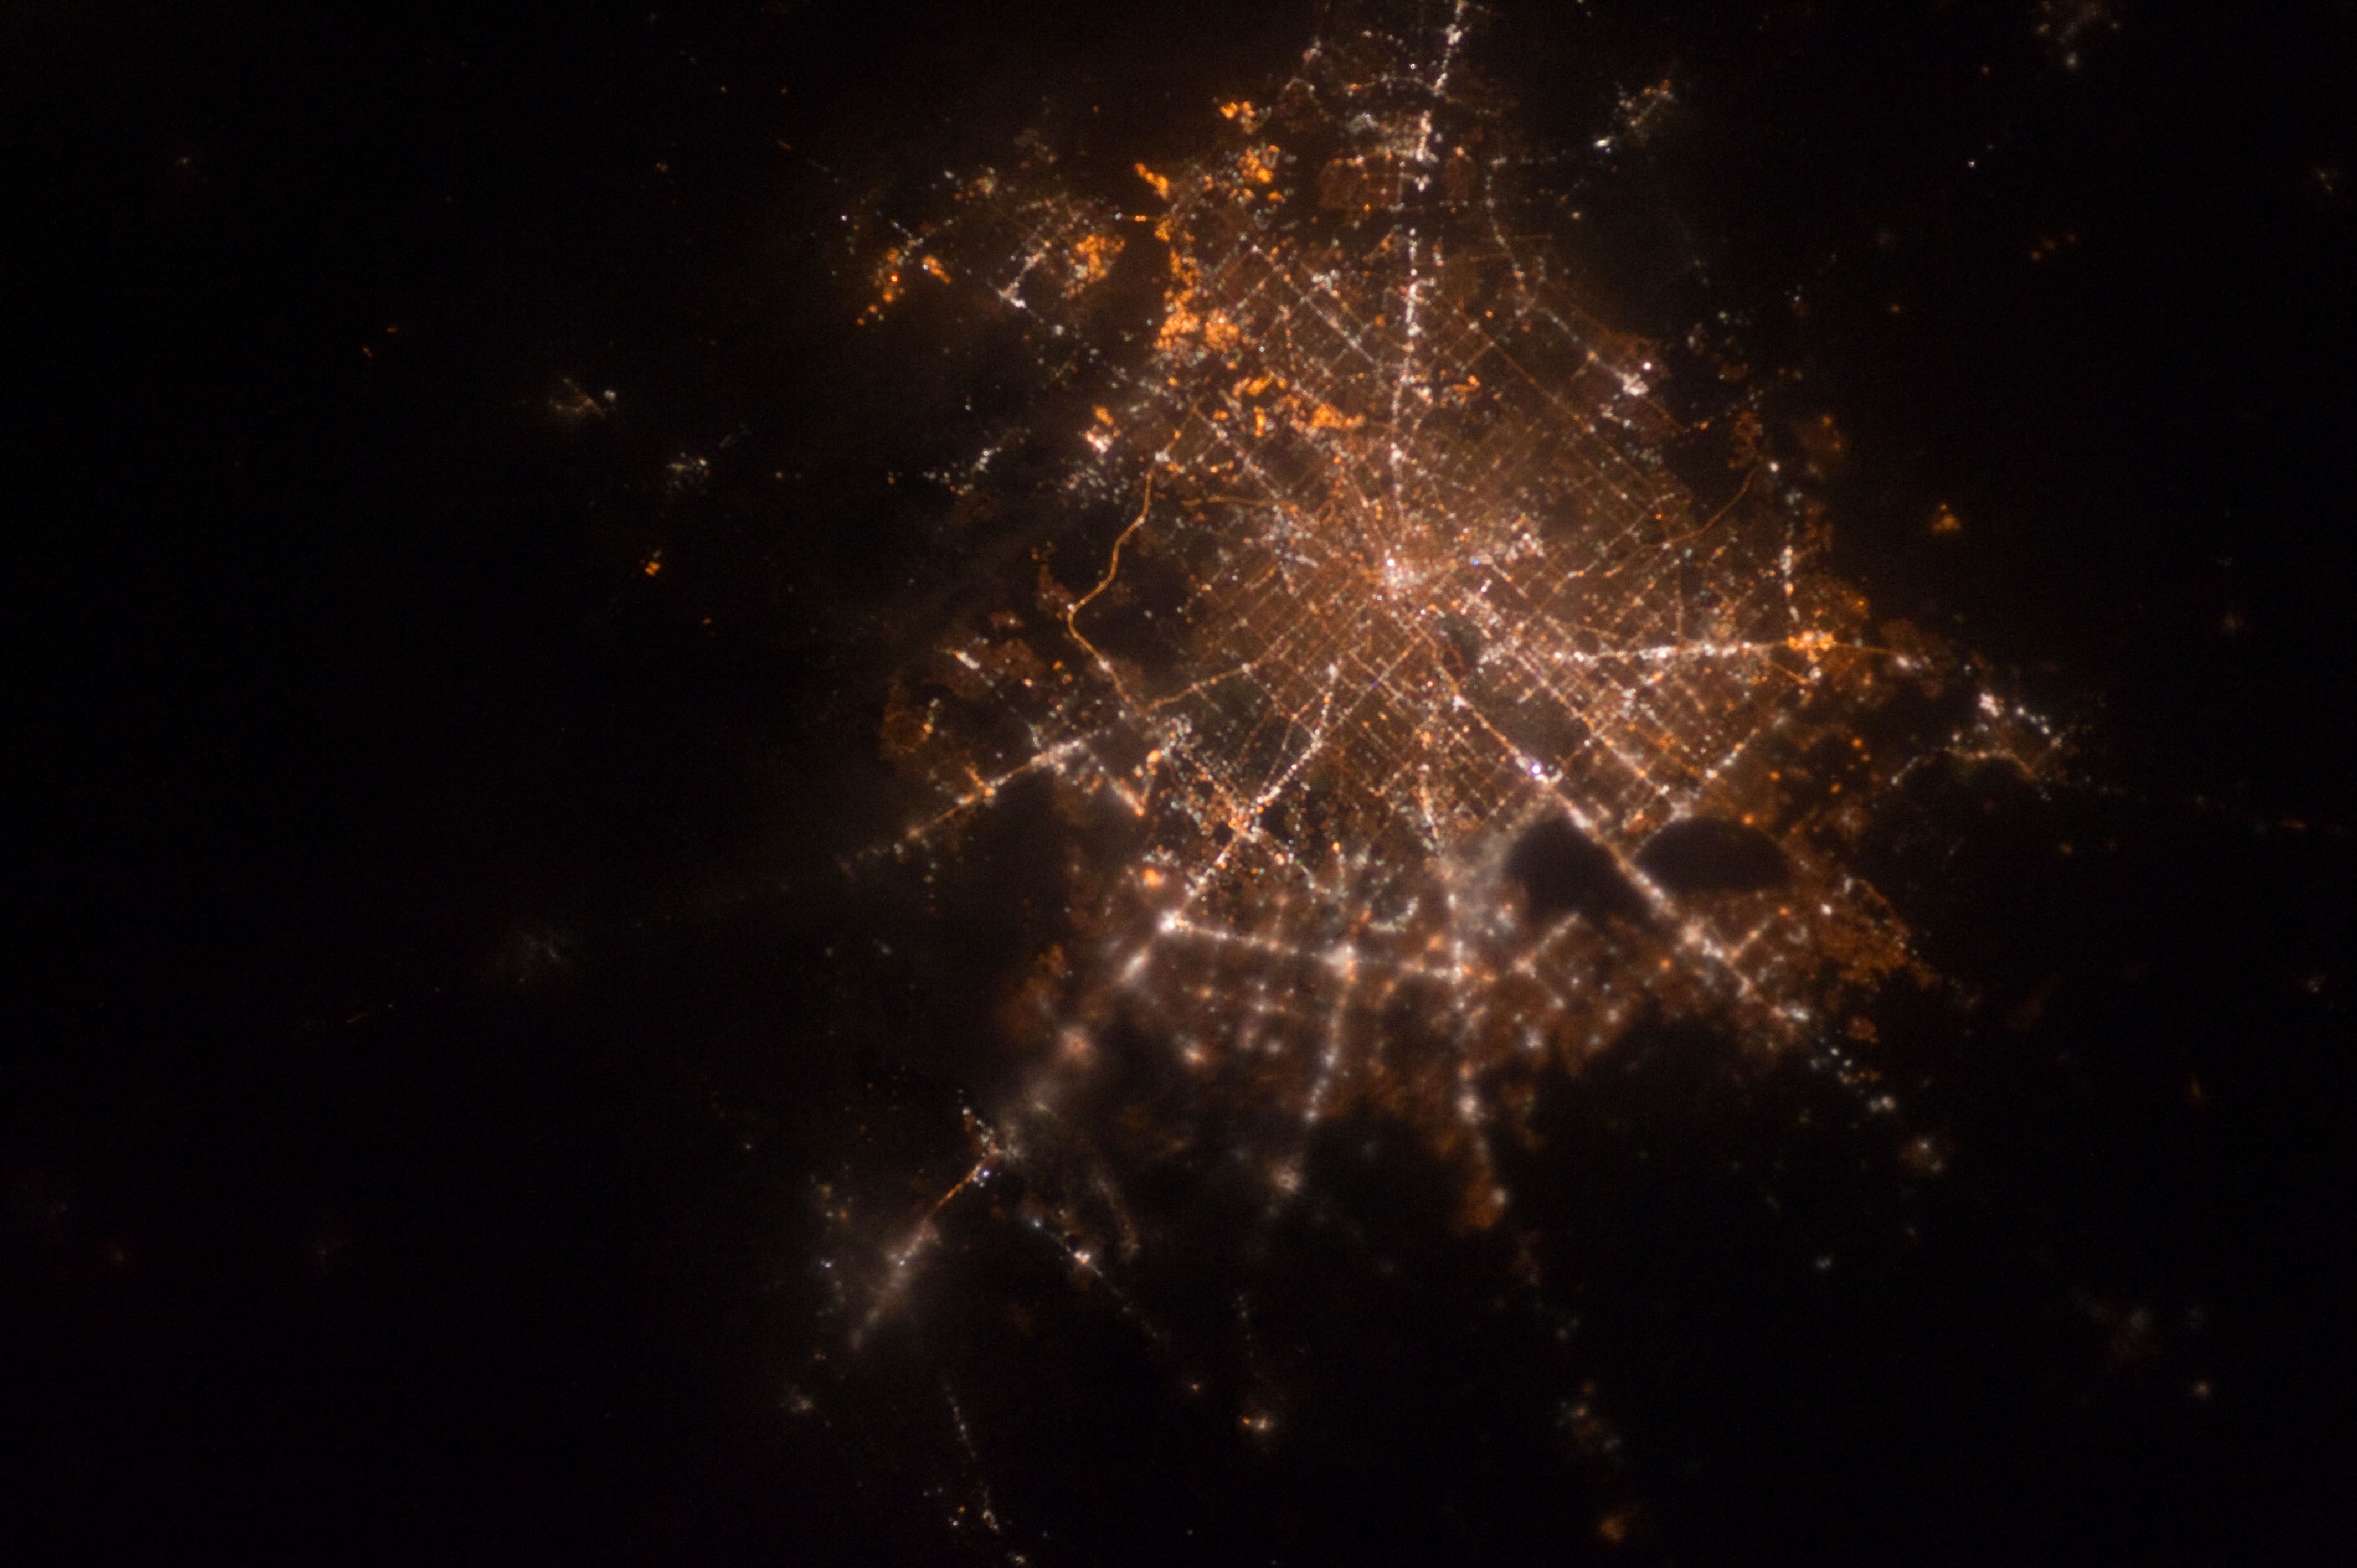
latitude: 29.9
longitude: -95.3
